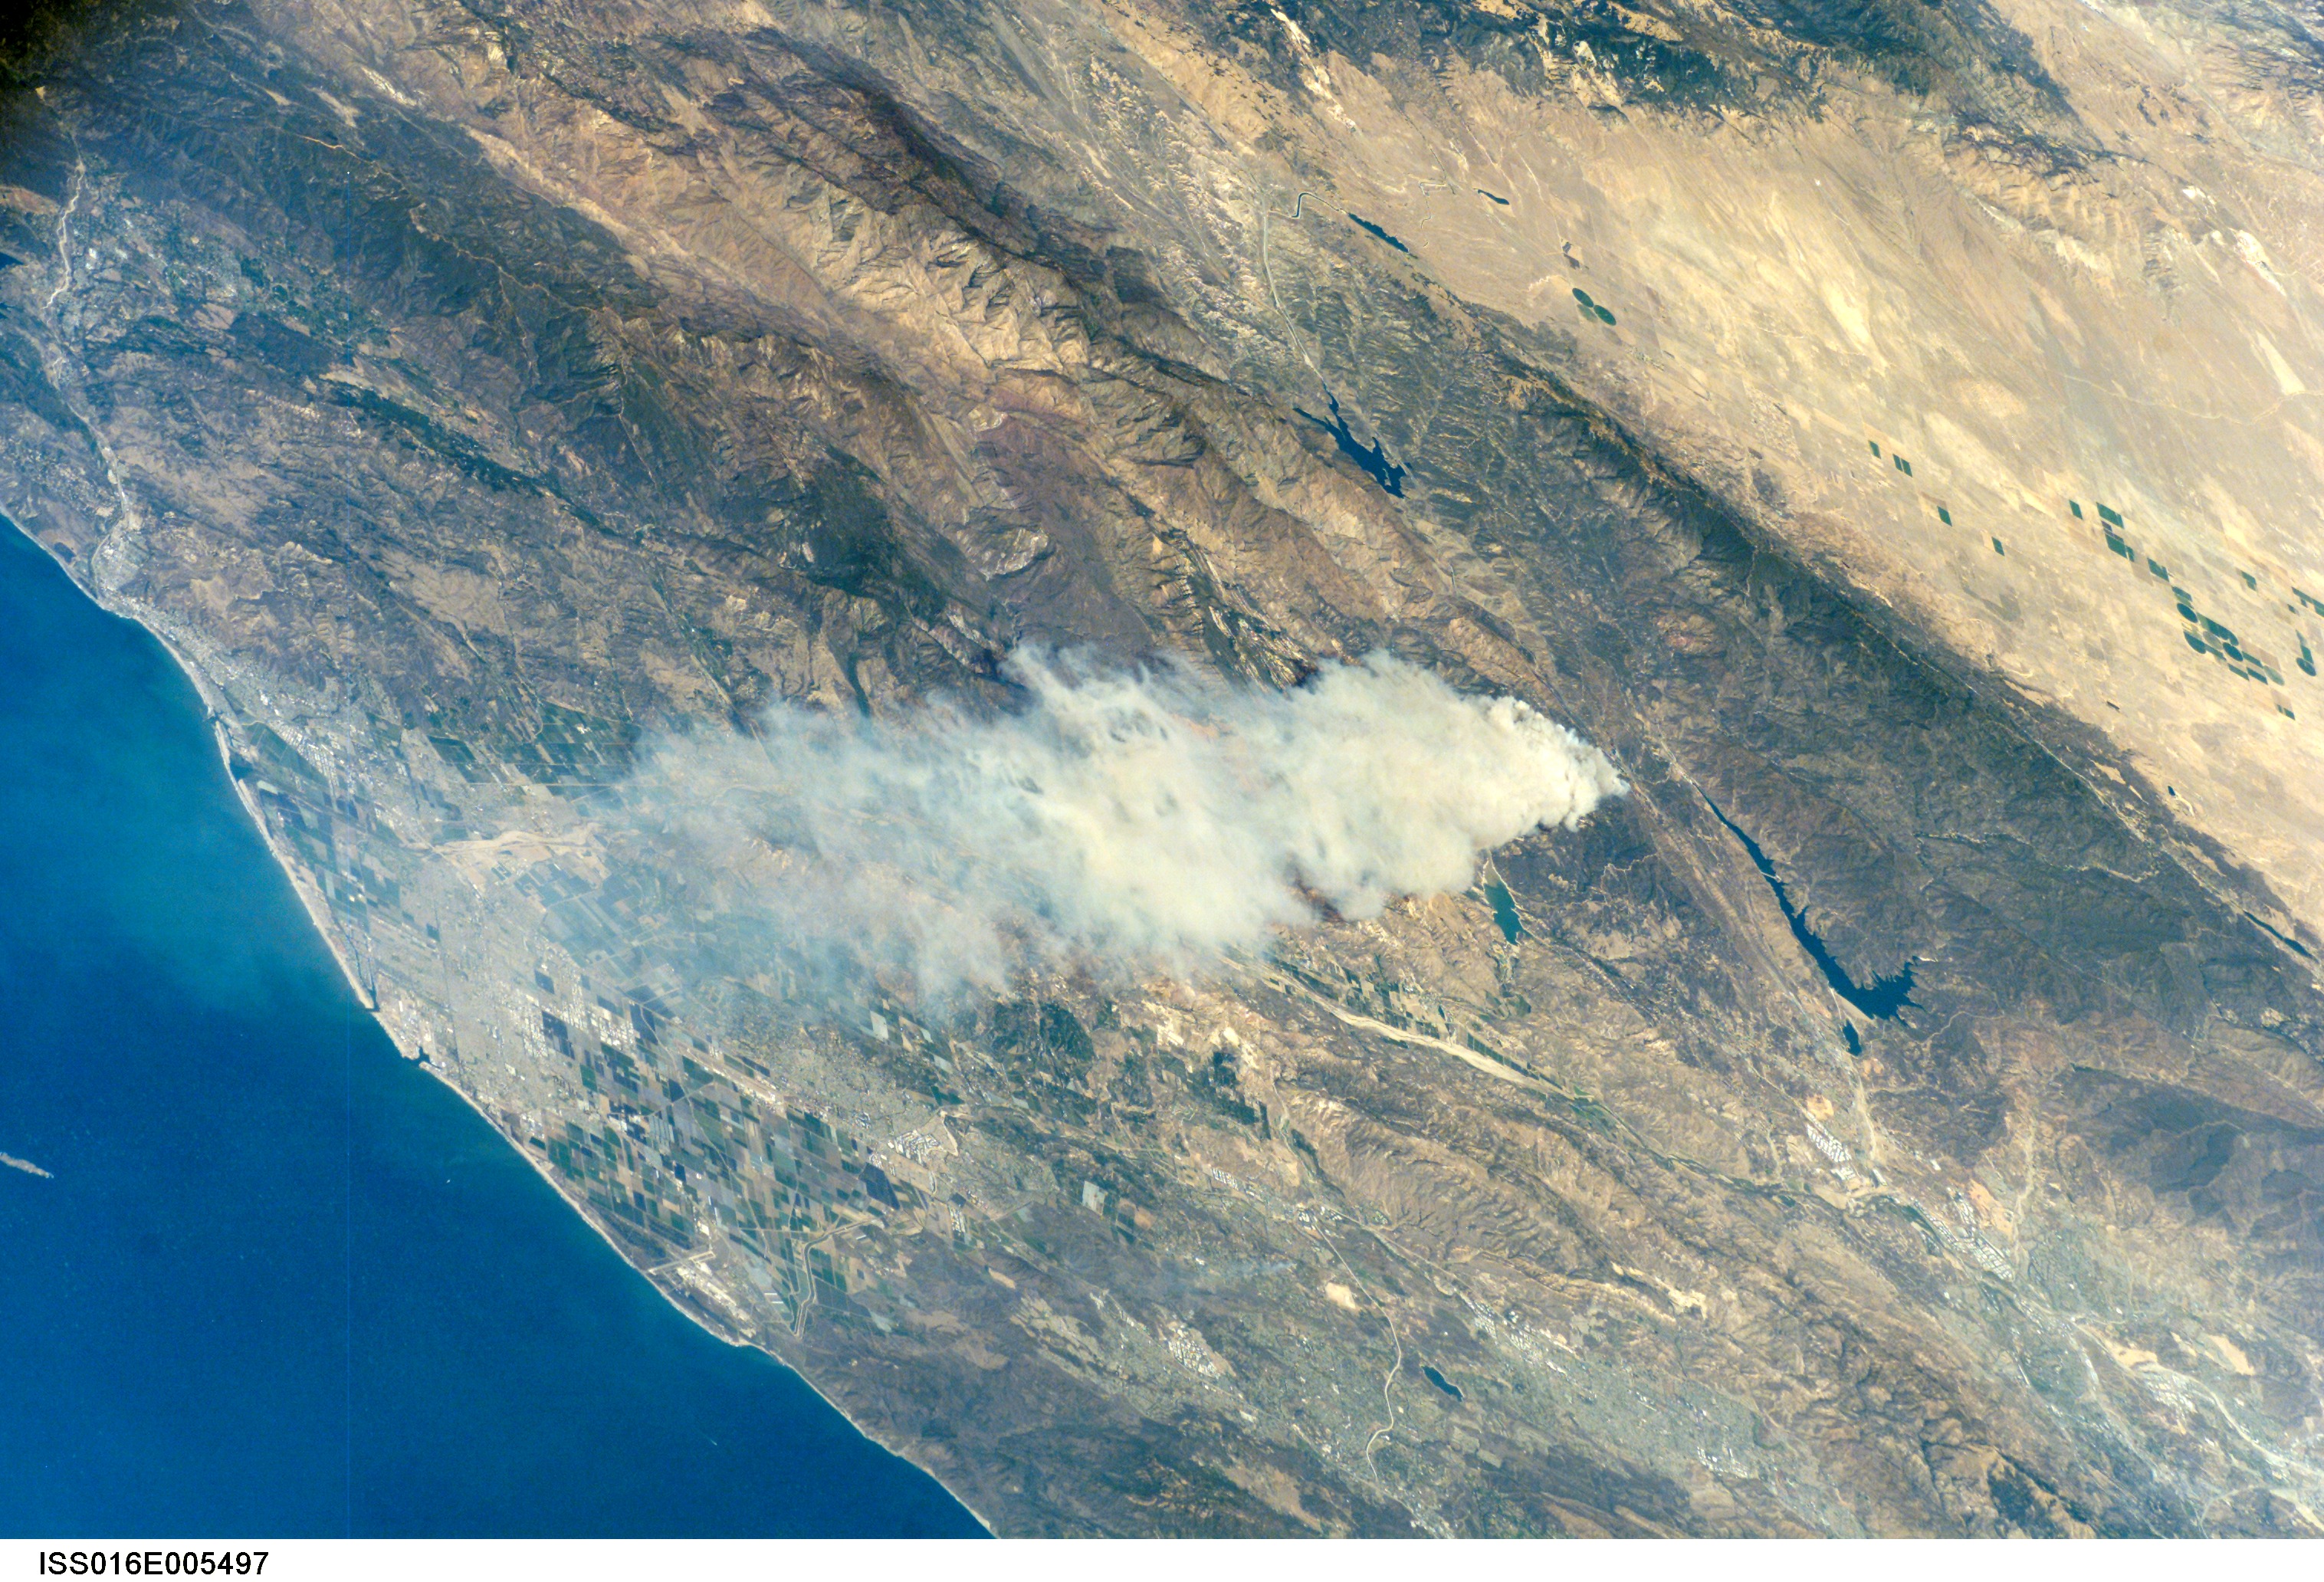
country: USA-CALIFORNIA
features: SMOKE PLUME NE. OF OXNARD
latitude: 34.5
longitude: -119.0
